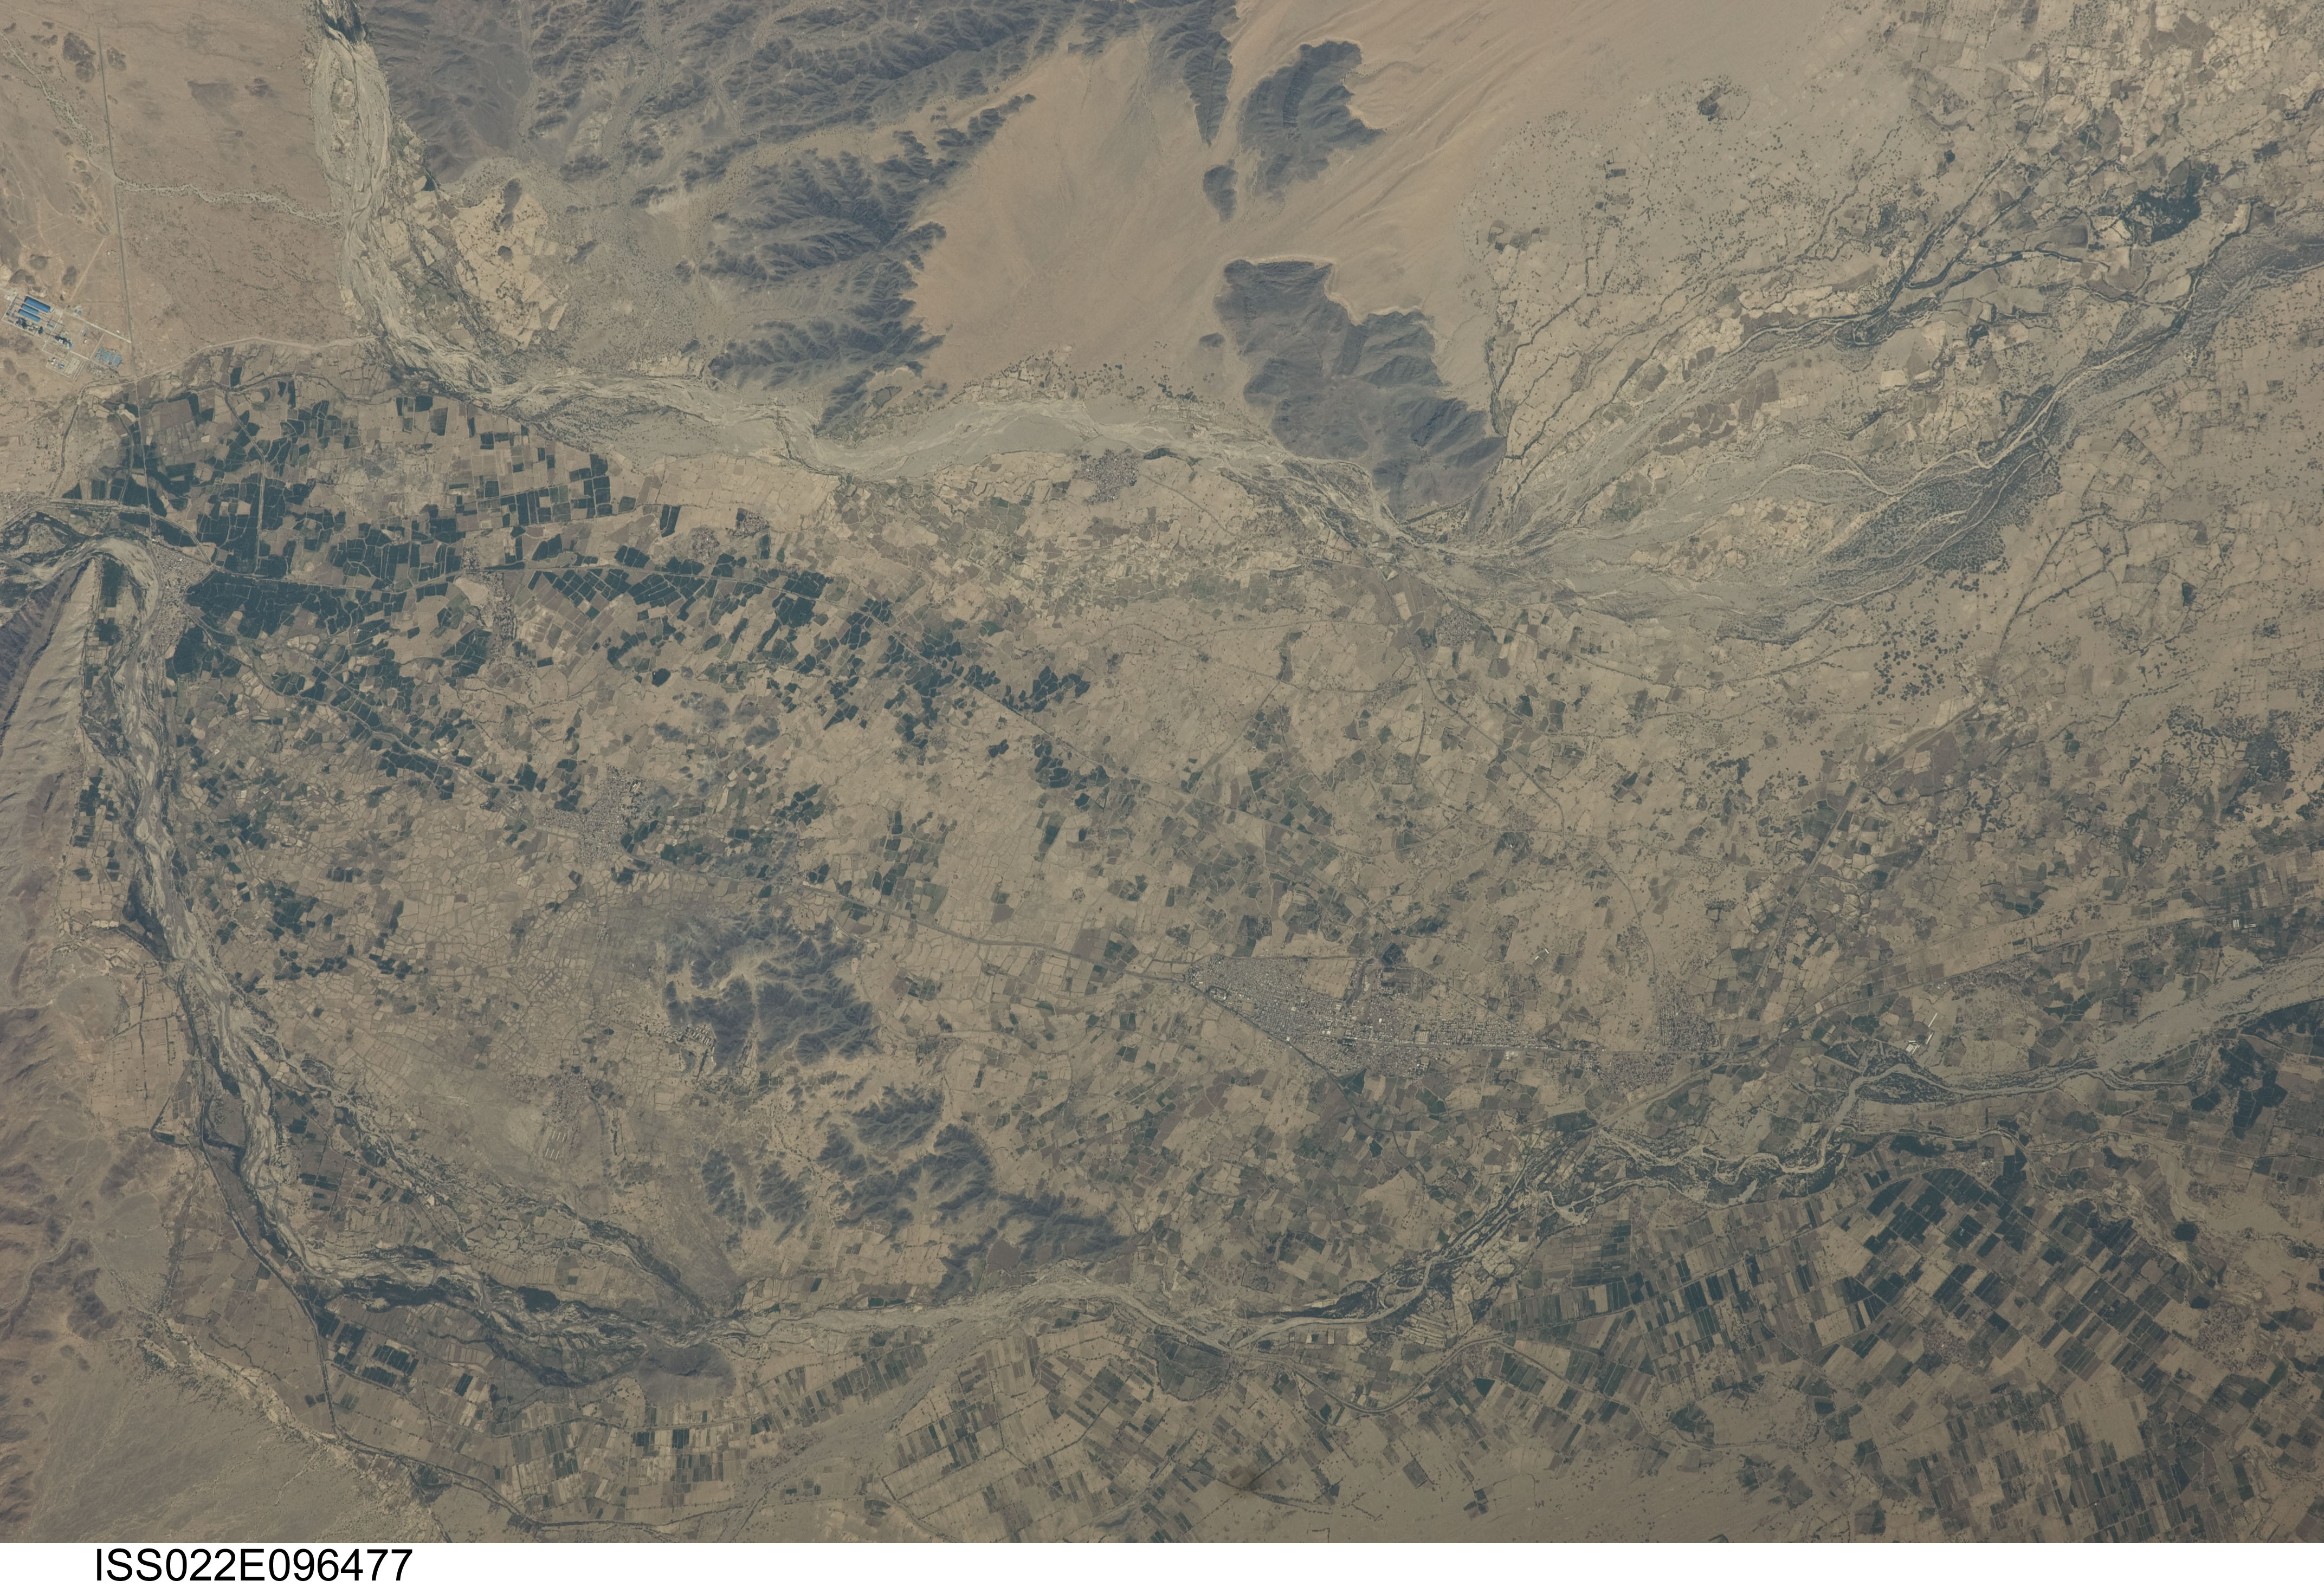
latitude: 13.3
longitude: 45.3
